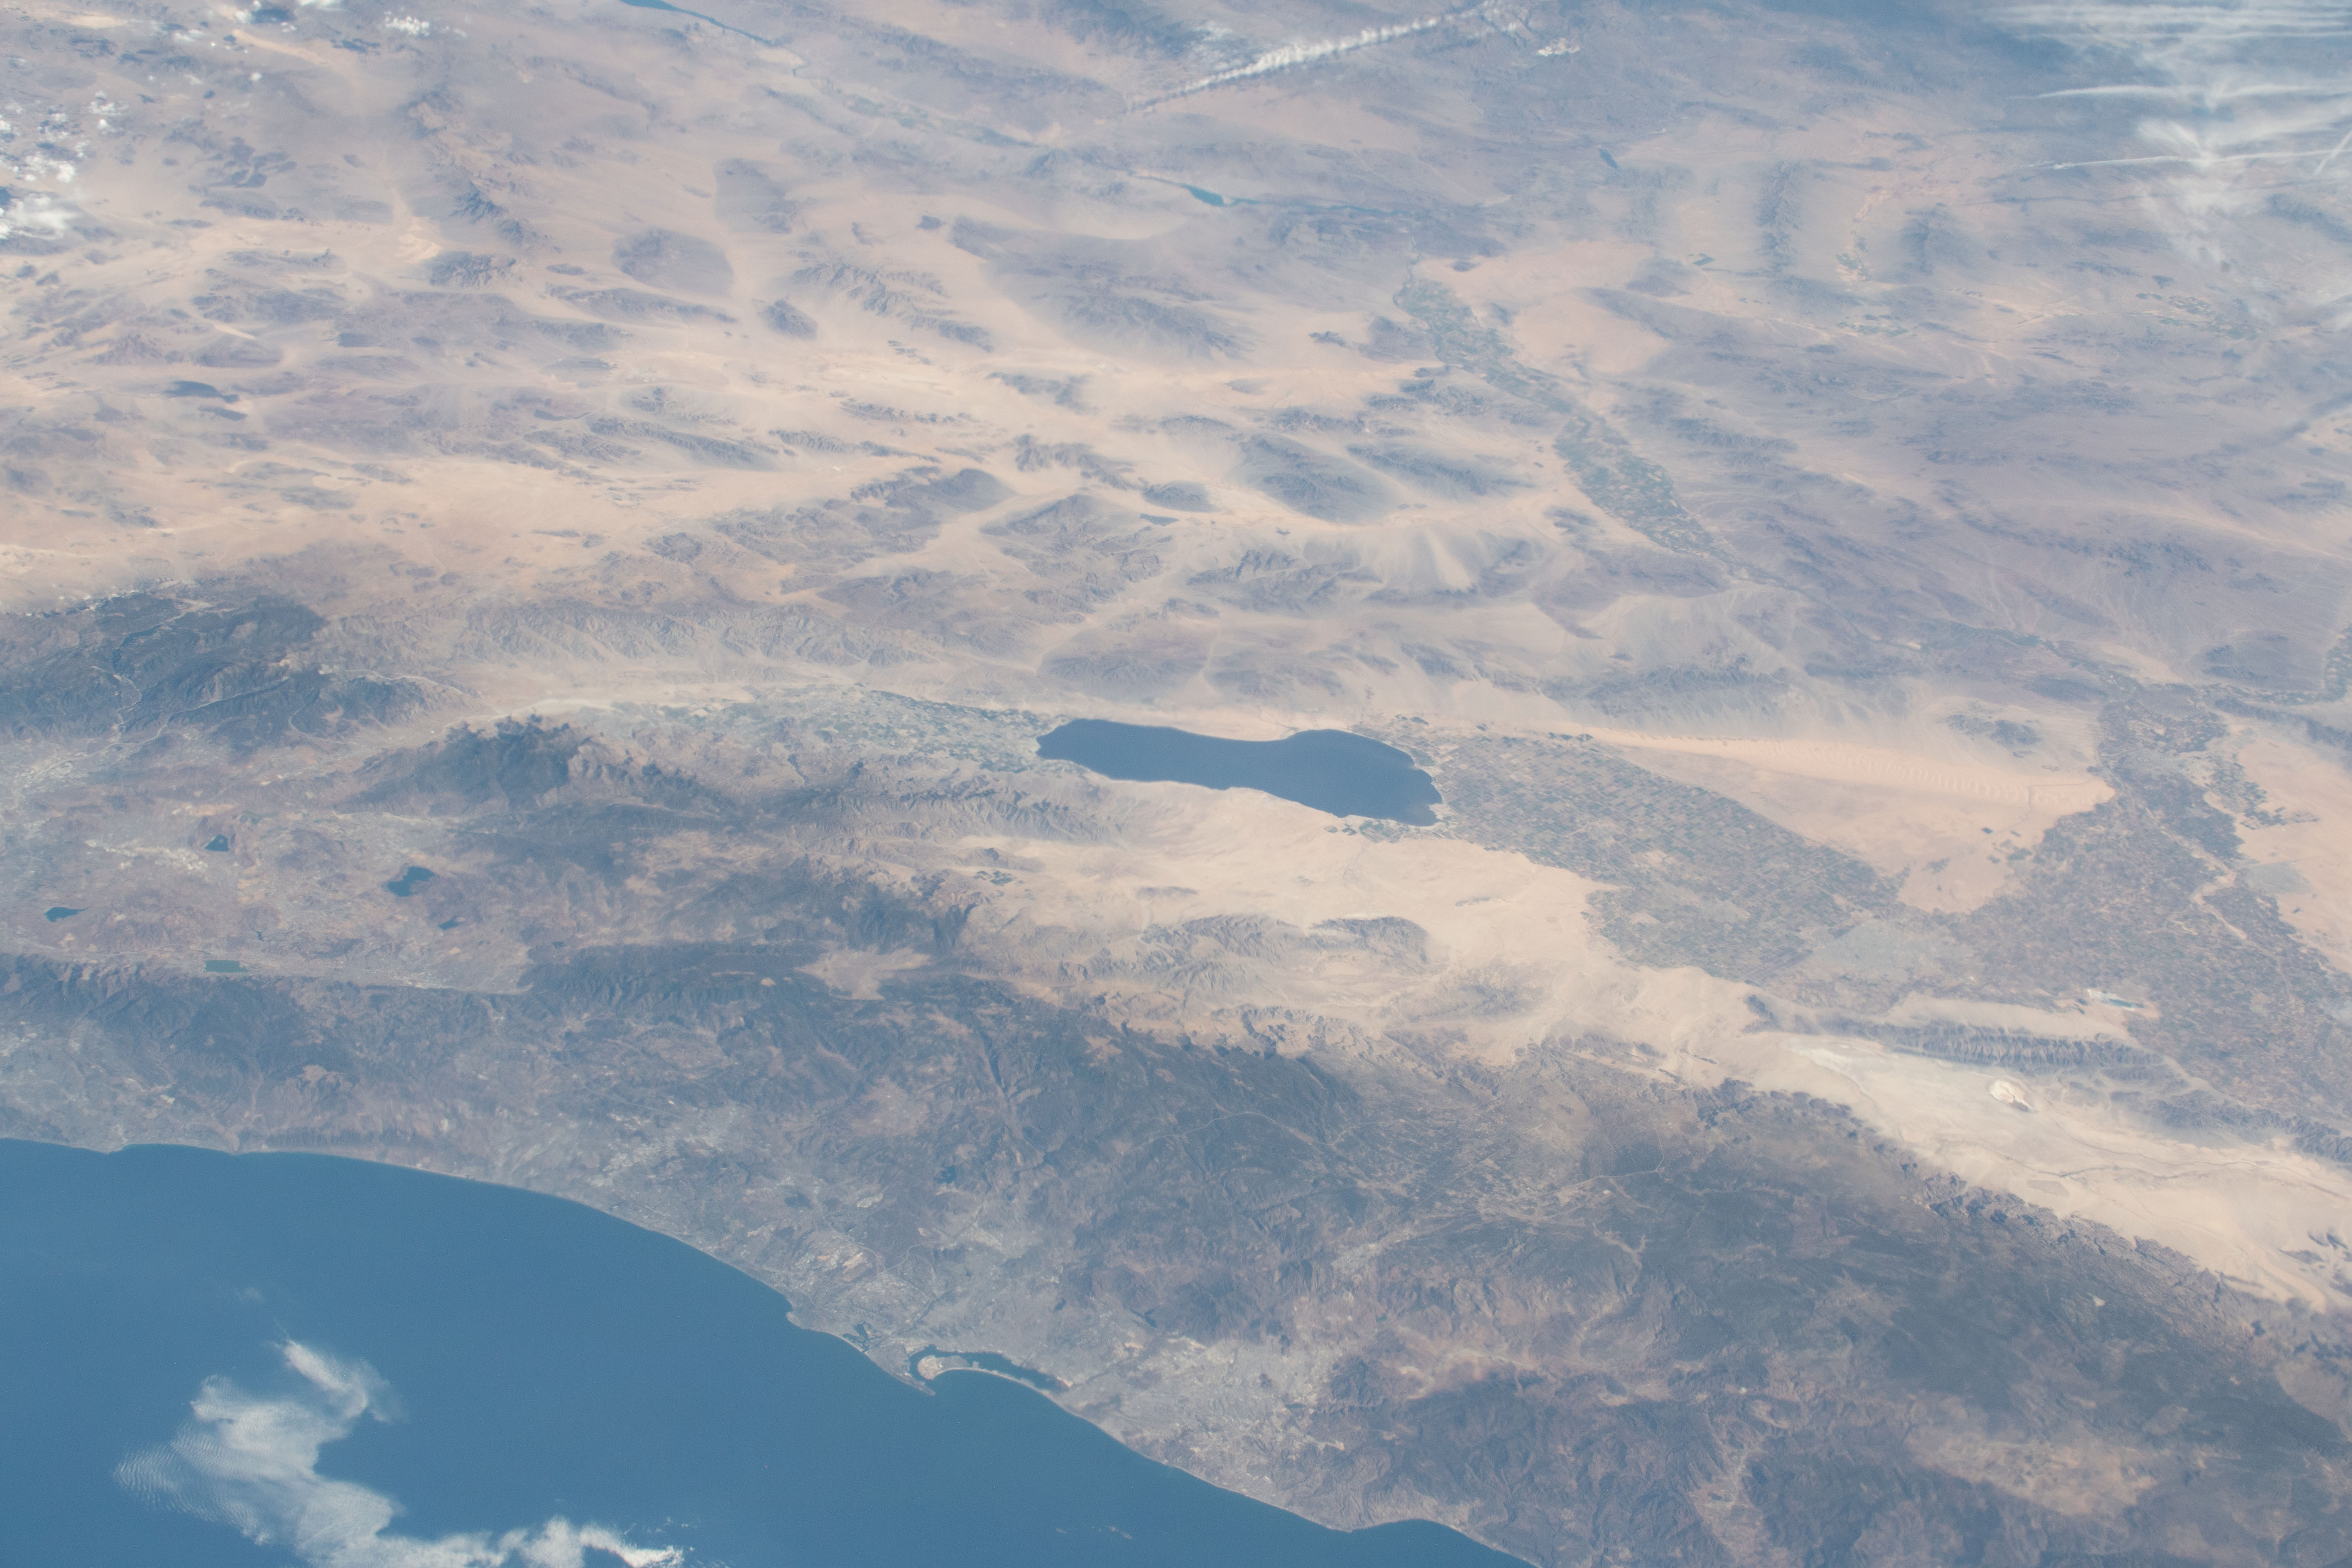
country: USA-CALIFORNIA
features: SALTON SEA, SAN DIEGO
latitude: 33.5
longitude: -116.0
